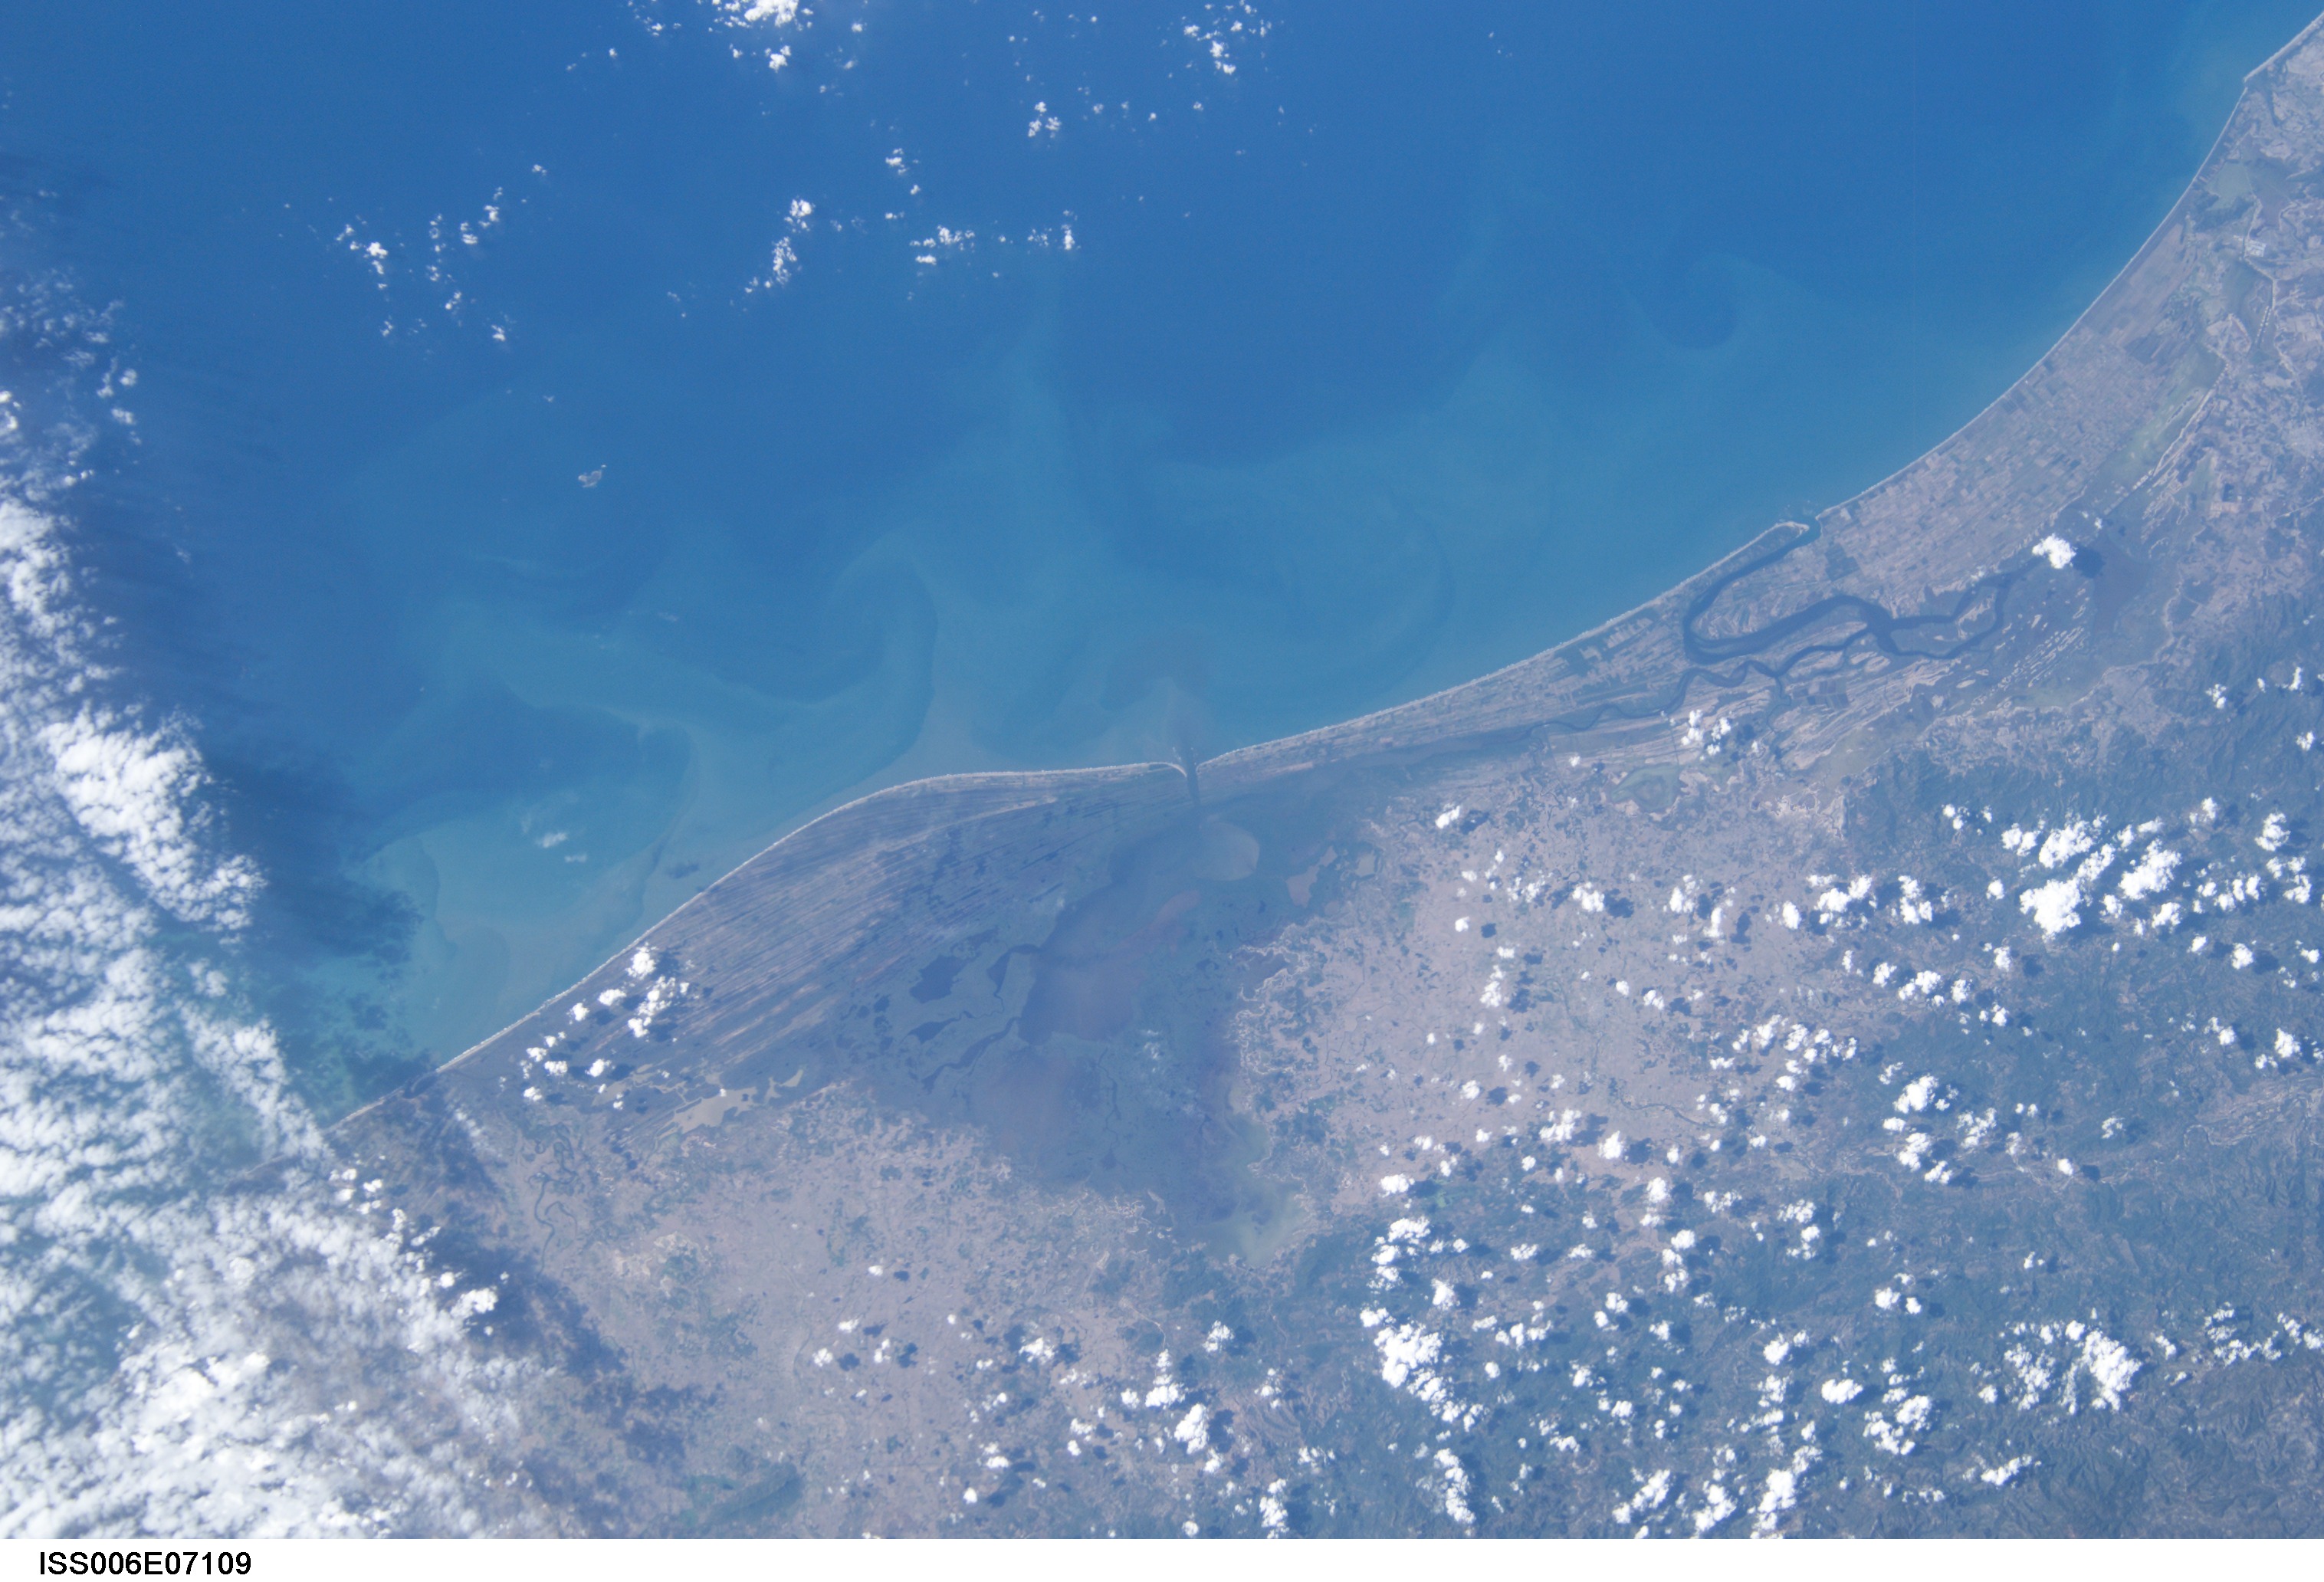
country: MEXICO
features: COAST, LAGUNA AGUA BRAVA
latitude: 22.5
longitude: -105.5
